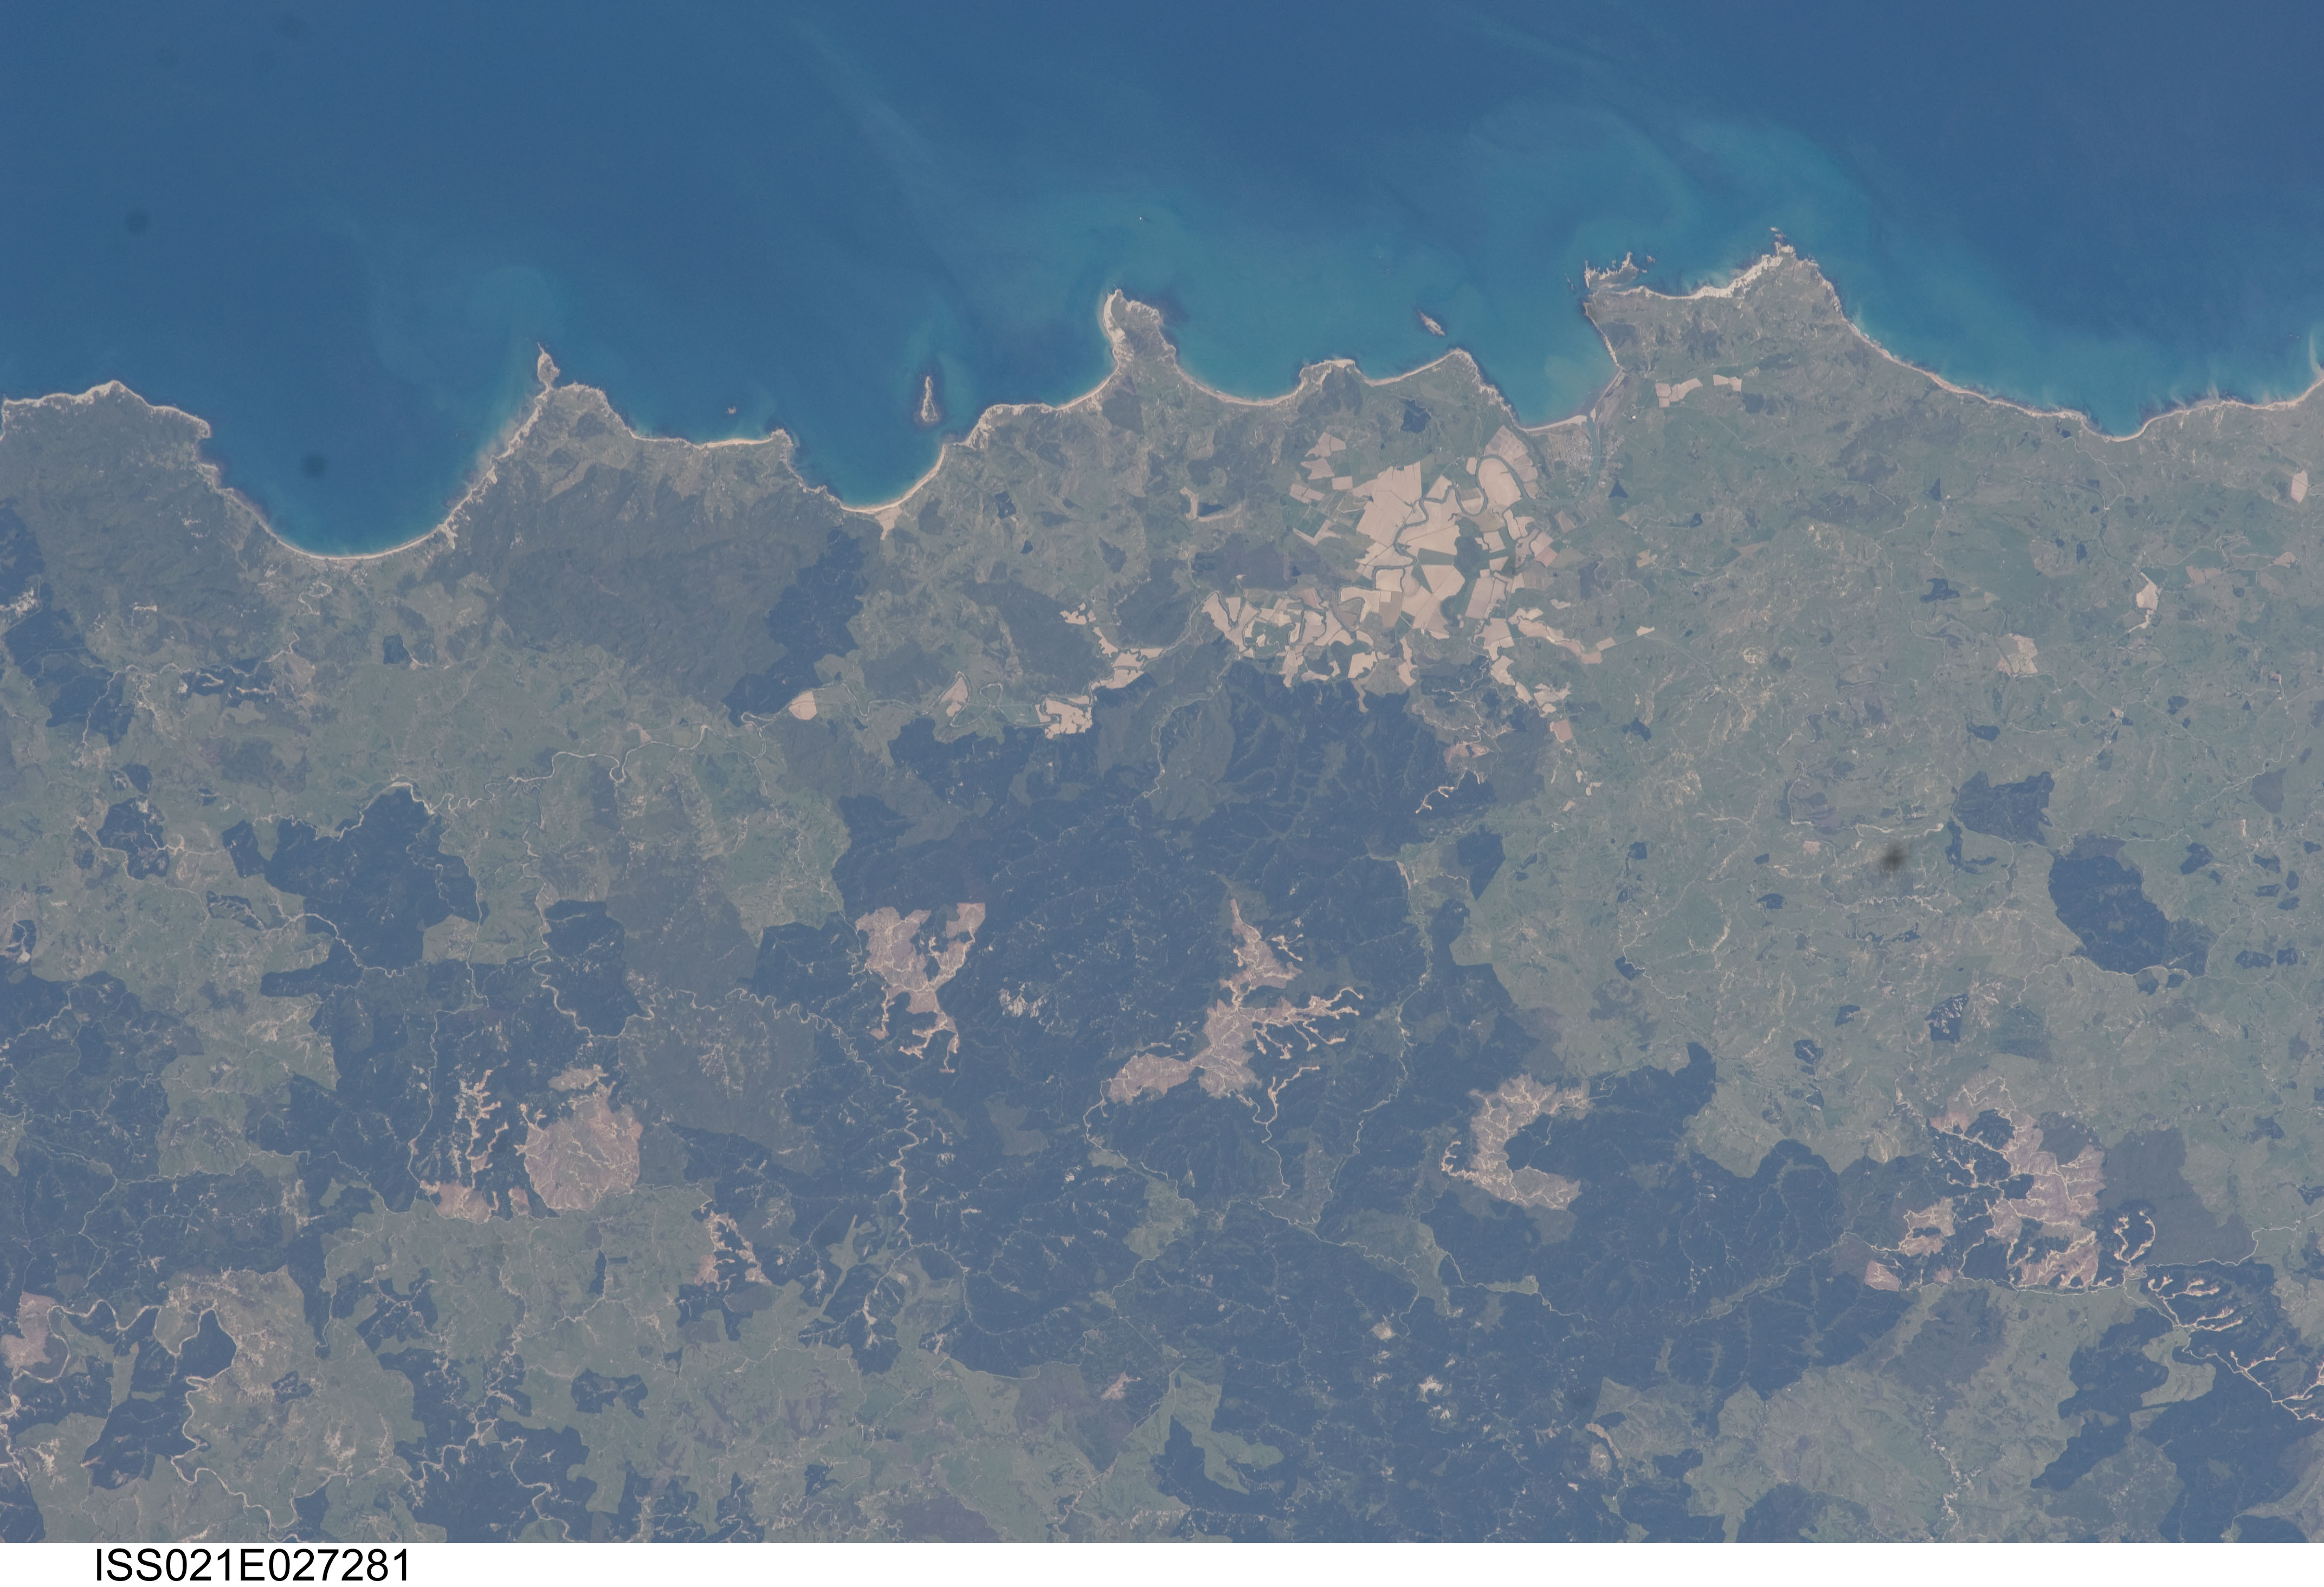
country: NEW ZEALAND-NI
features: TOLAGA BAY, MARAU PT., COAST, FOR., AGR.
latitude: -38.3
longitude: 178.2
